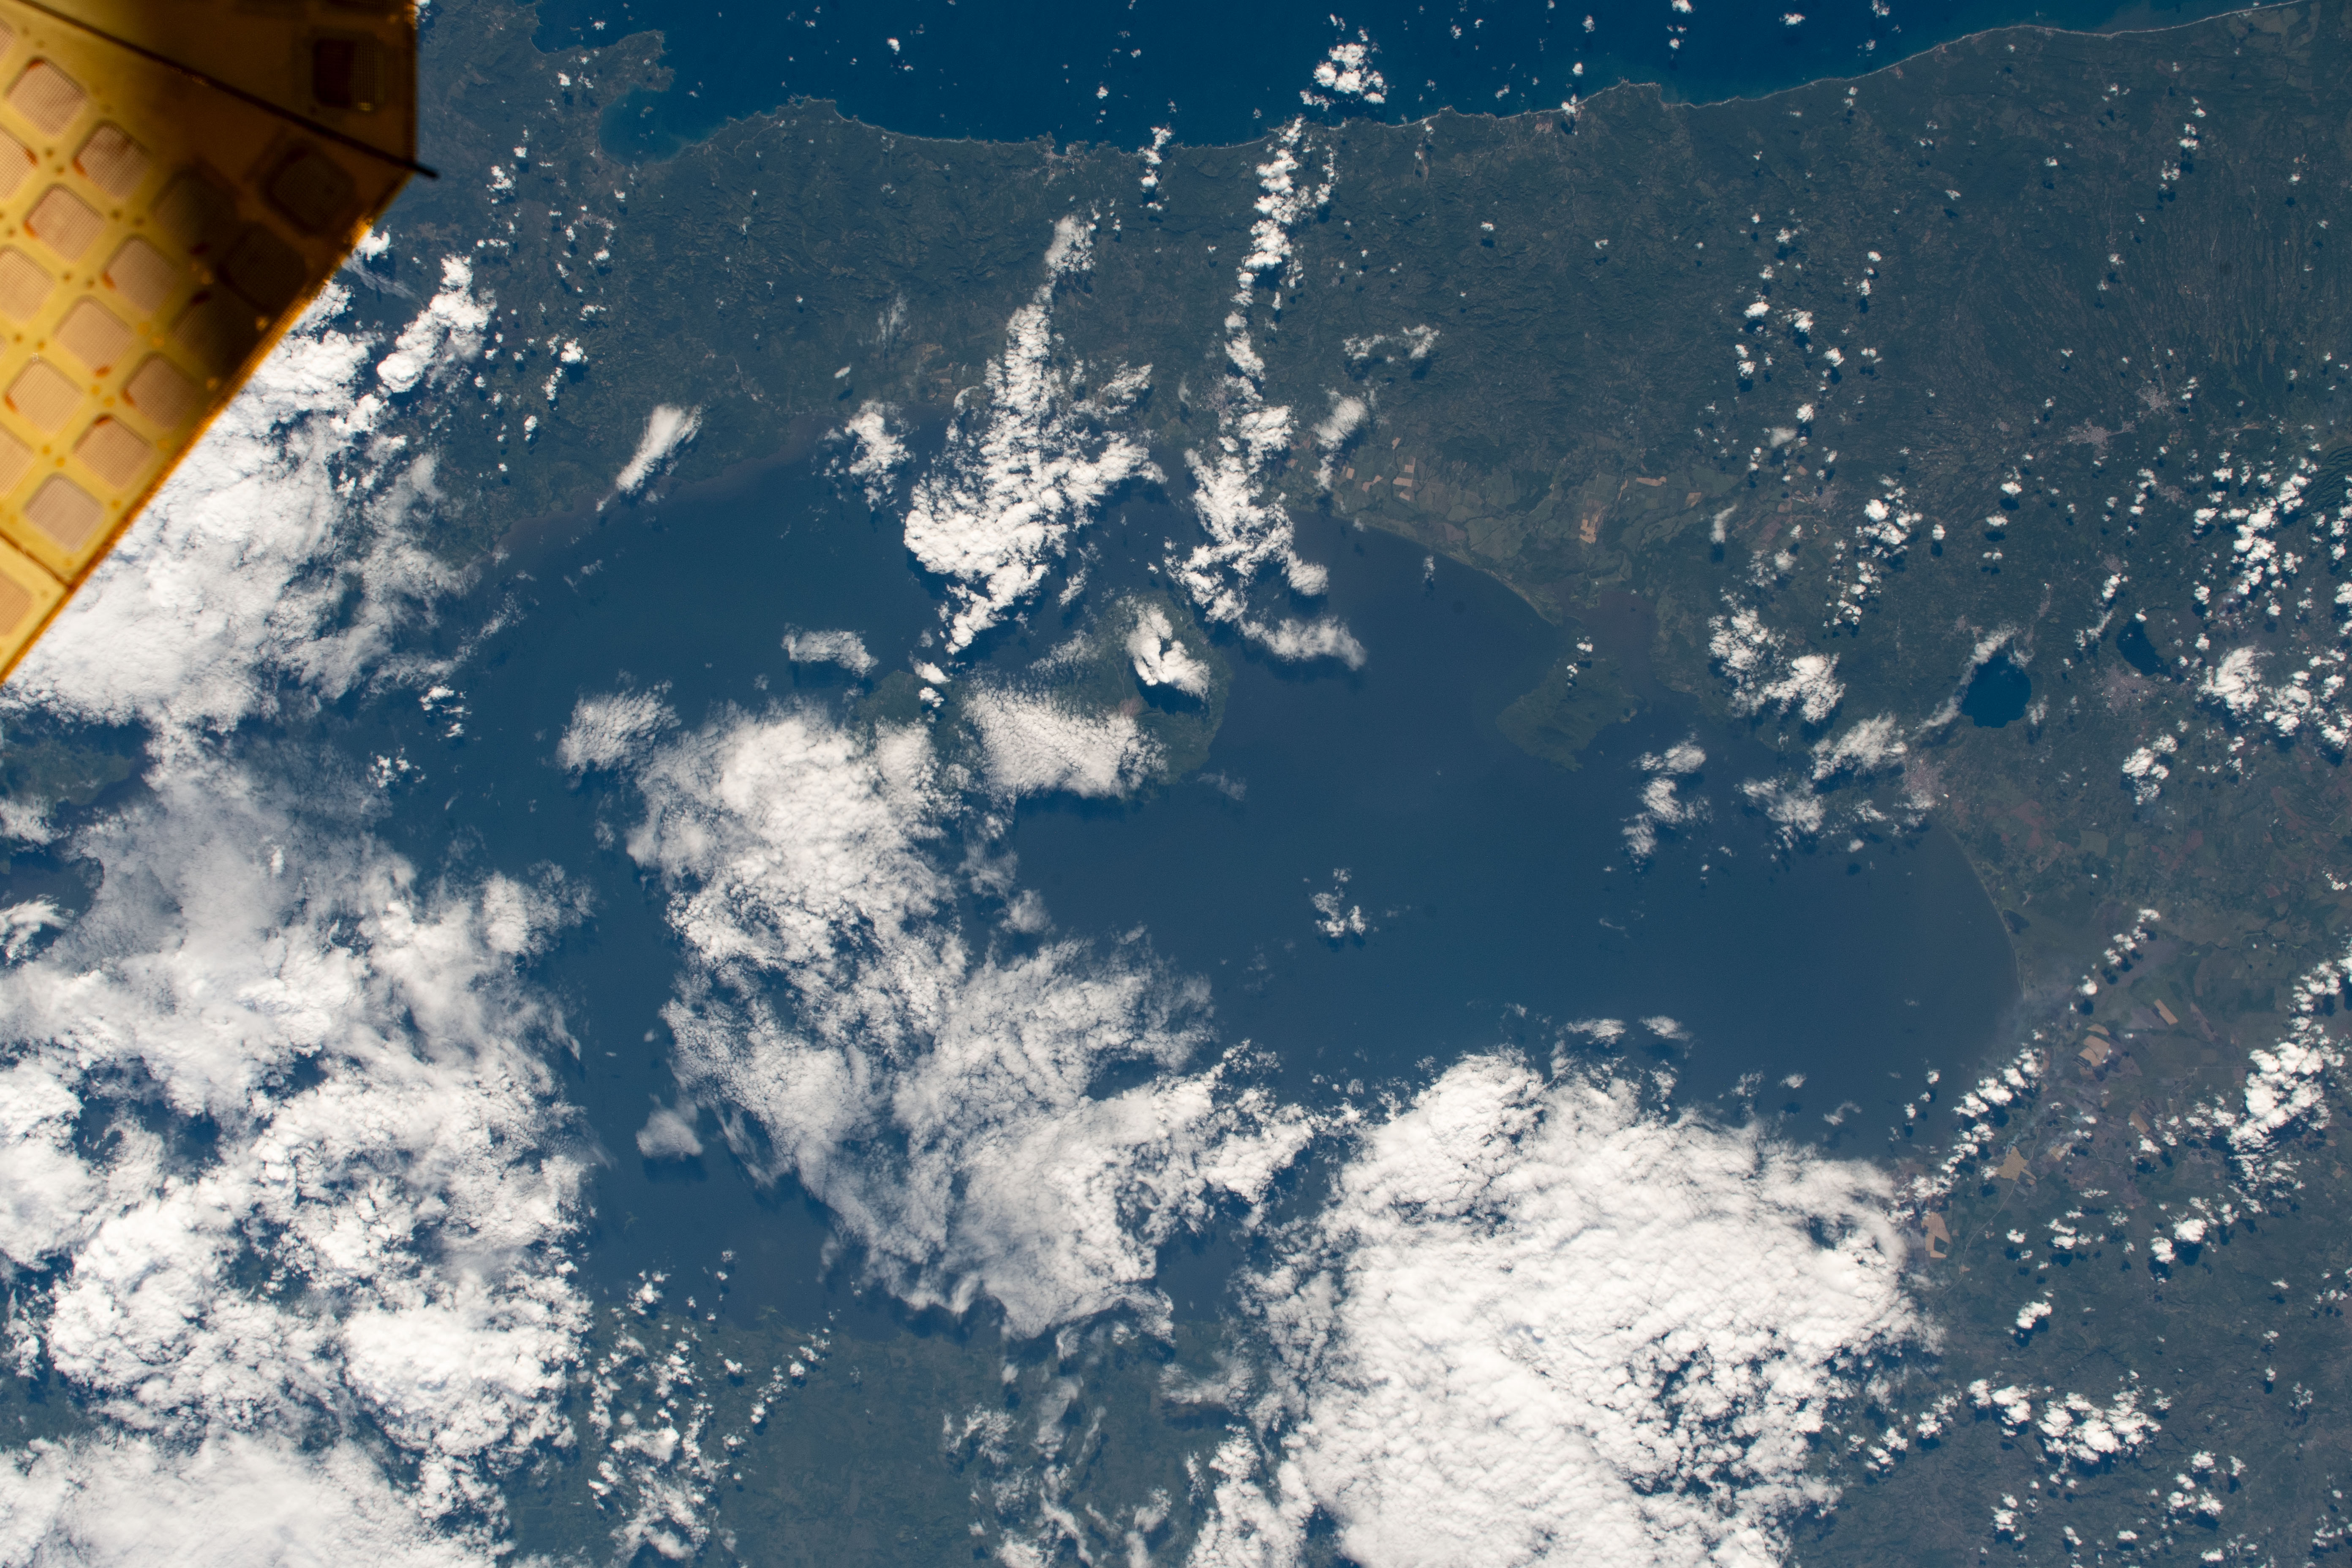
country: NICARAGUA
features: LAKE NICARAGUA
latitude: 11.6
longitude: -85.6
